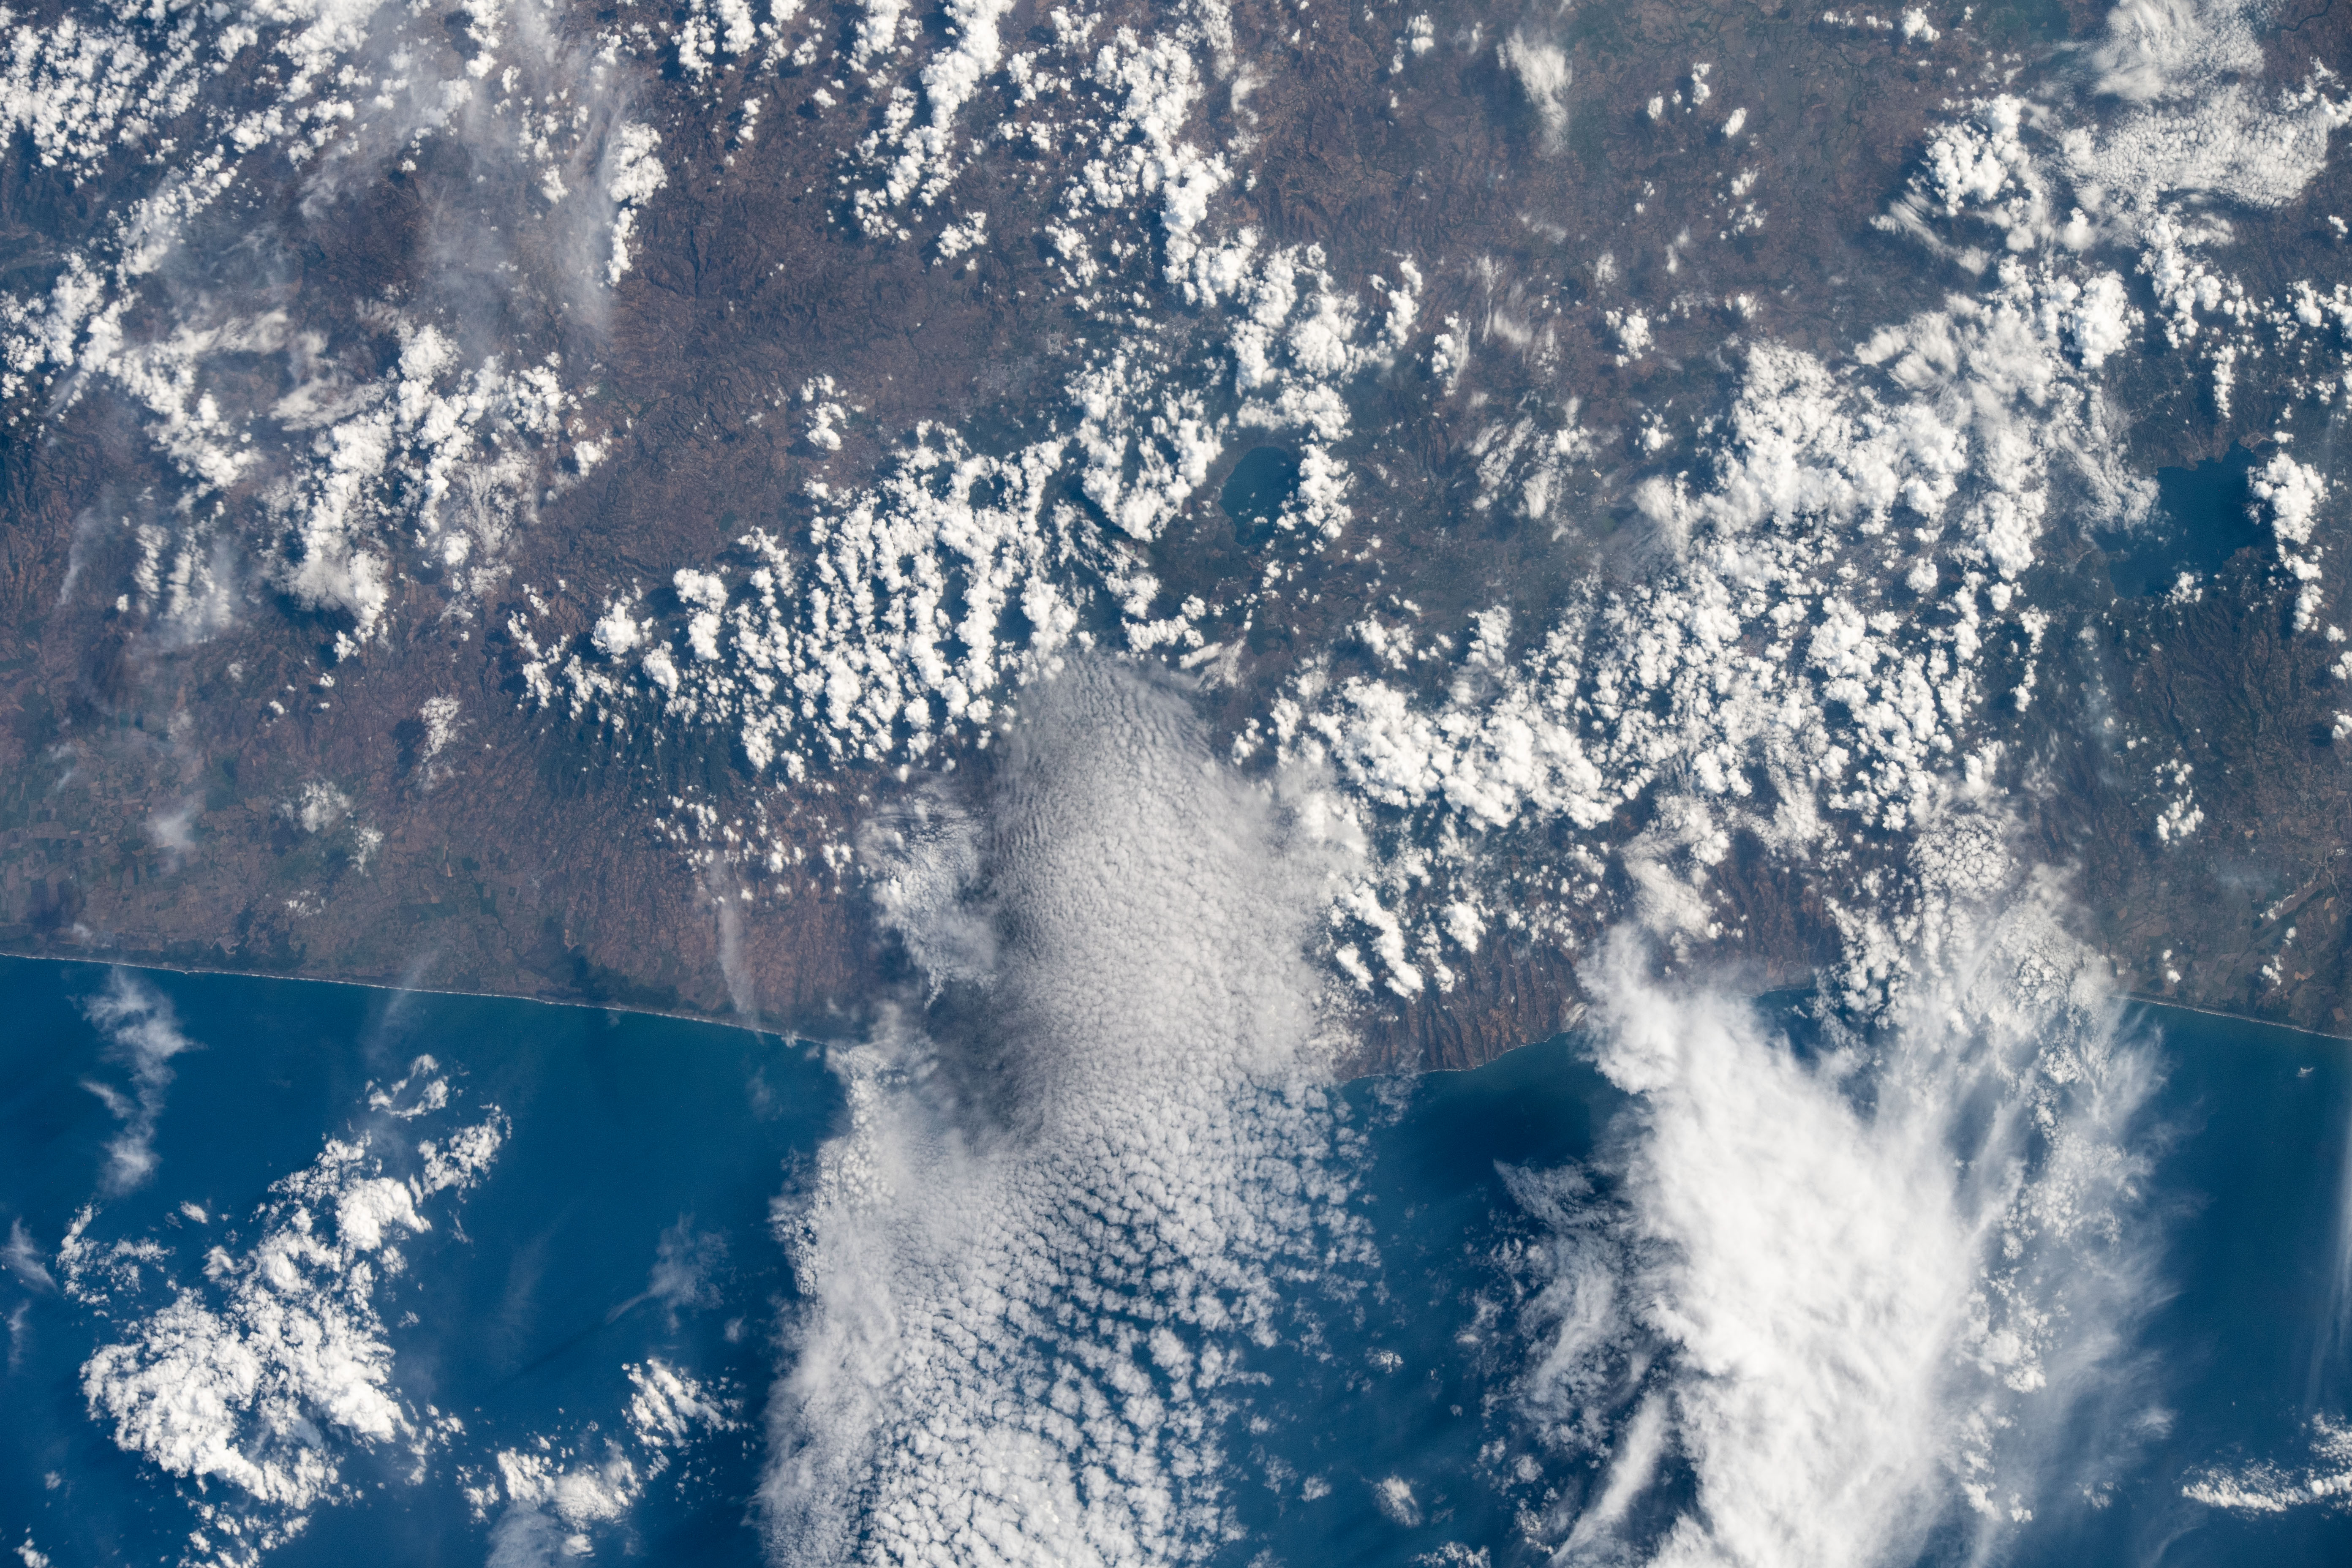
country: EL SALVADOR
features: LAKE IIOPANGO, LAKE CUATEPEQUE, PACIFIC OCEAN, COAST
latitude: 13.8
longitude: -89.5
